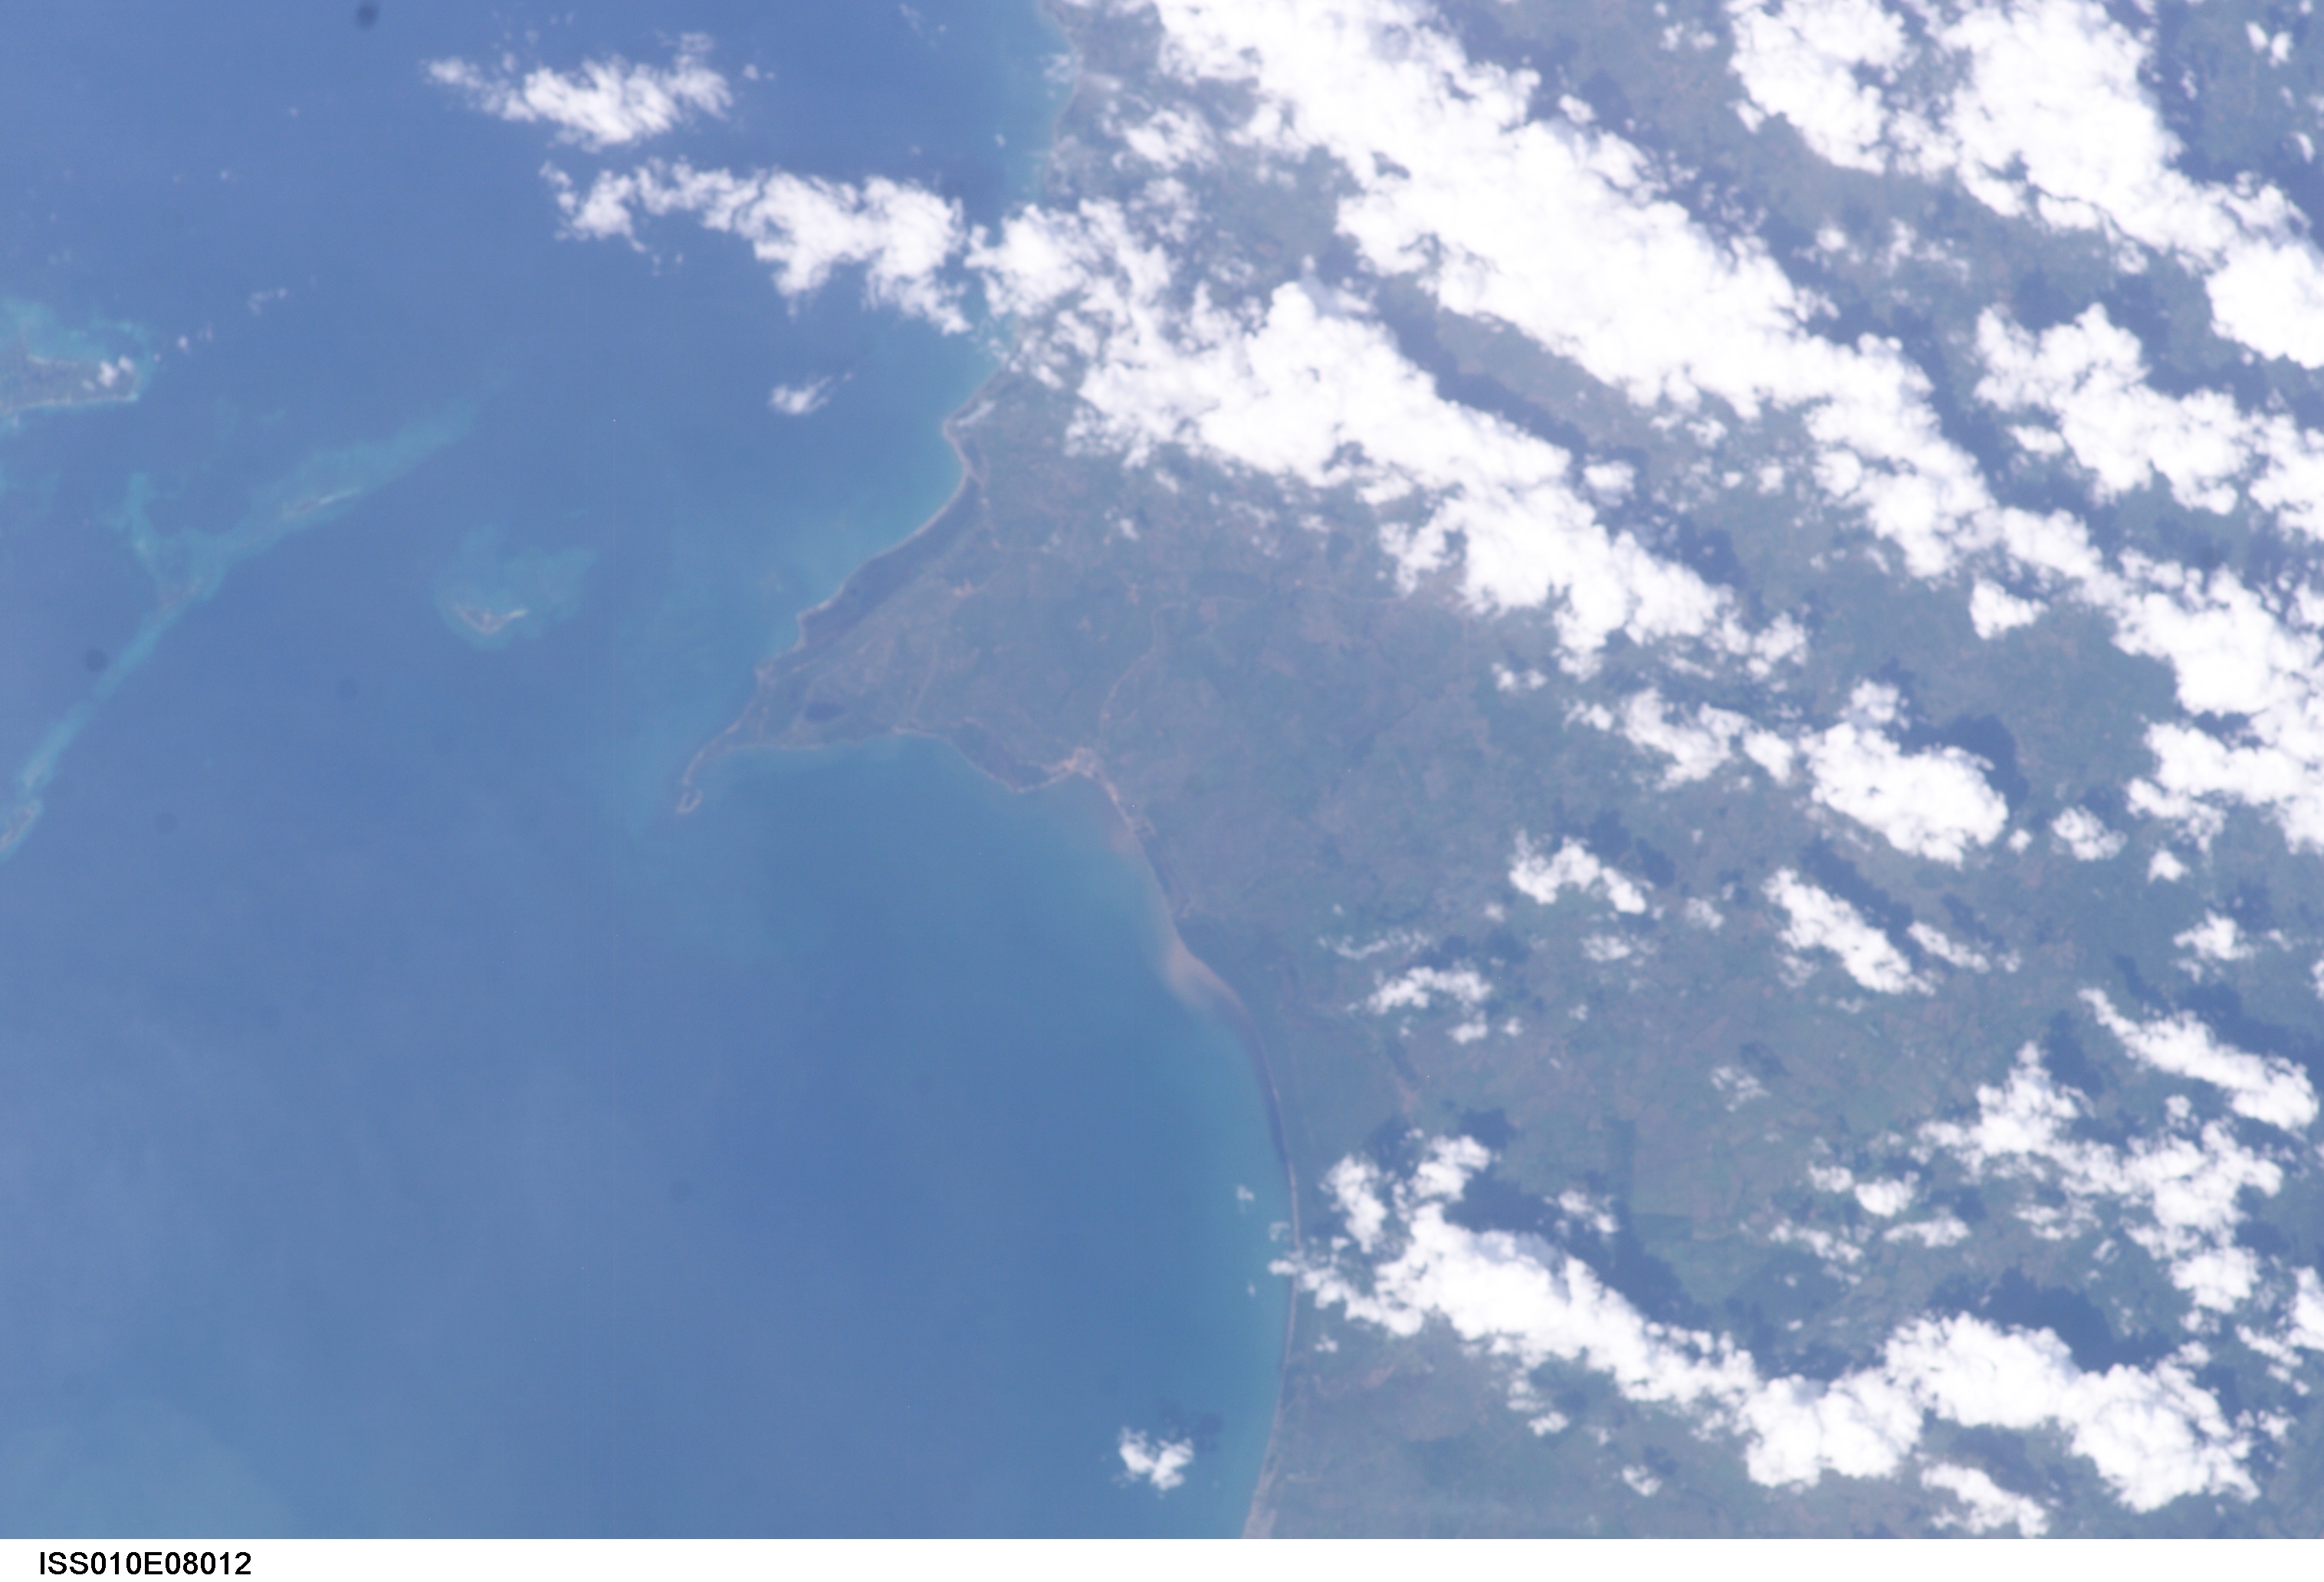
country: COLOMBIA
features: PT. SAN BERNARDO, REEFS, I.
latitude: 9.5
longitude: -75.5
